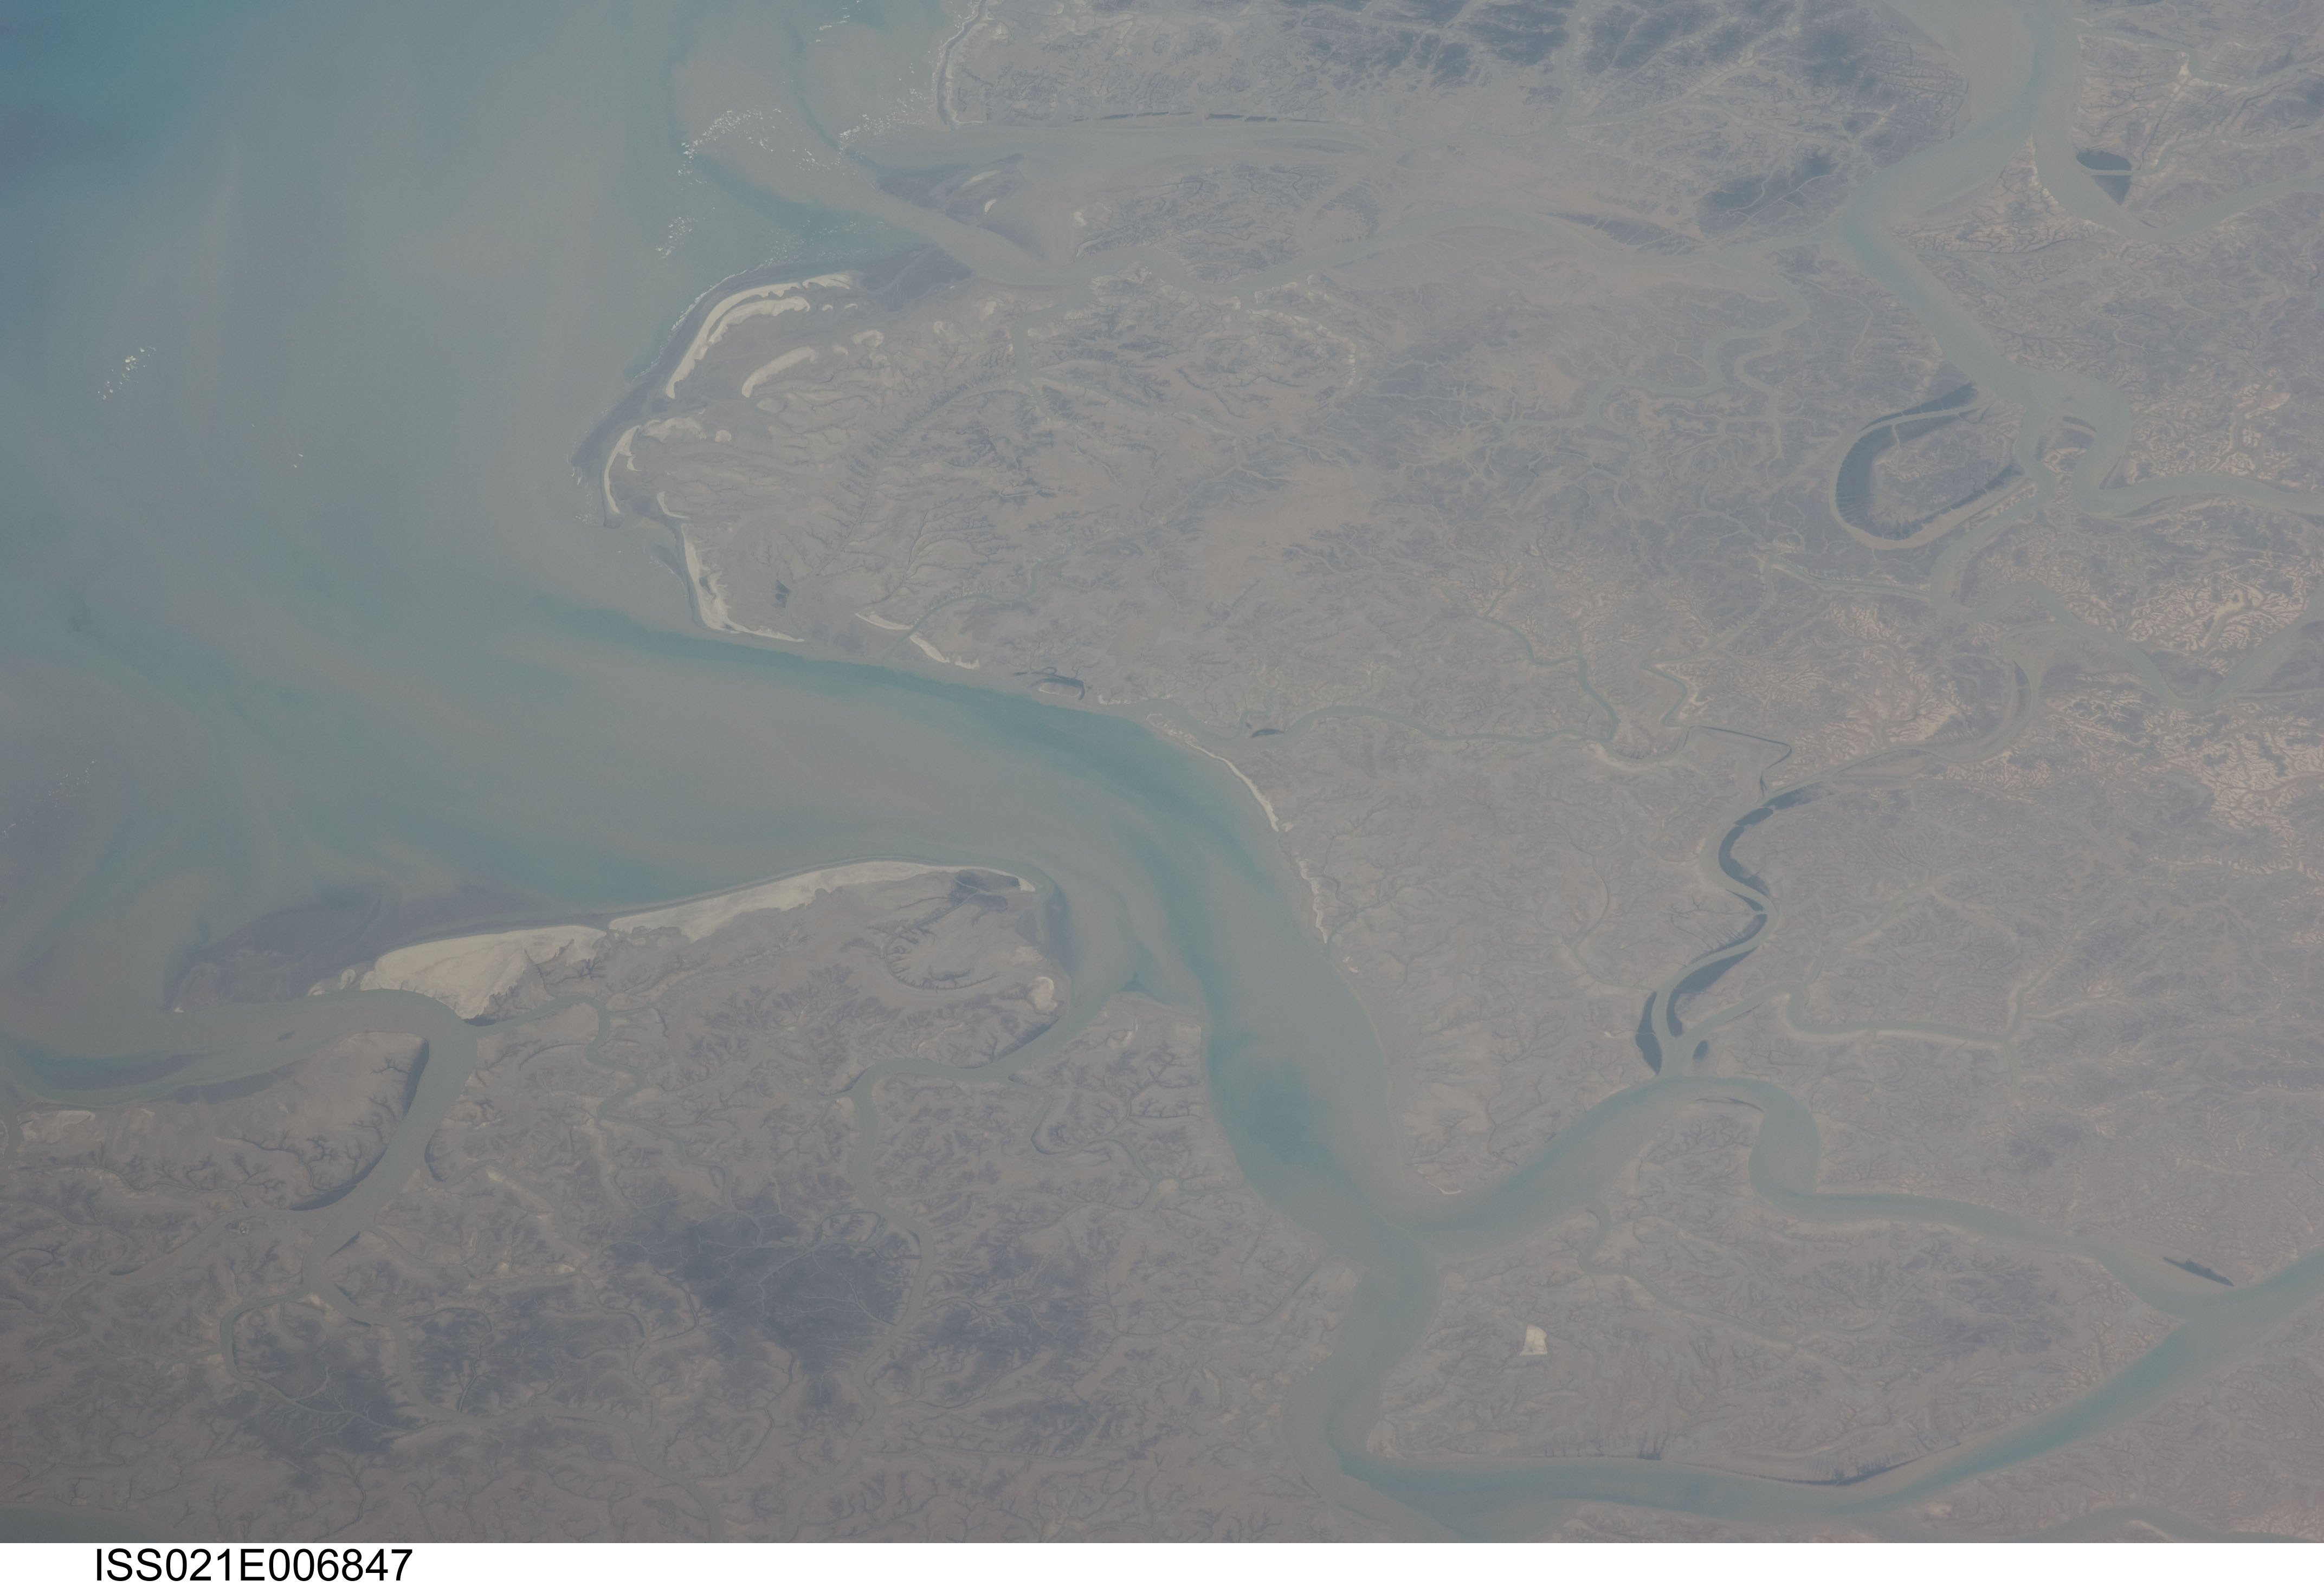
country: PAKISTAN
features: THATTA PAKISTAN,PACHAR CREEK
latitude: 23.9
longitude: 67.8
